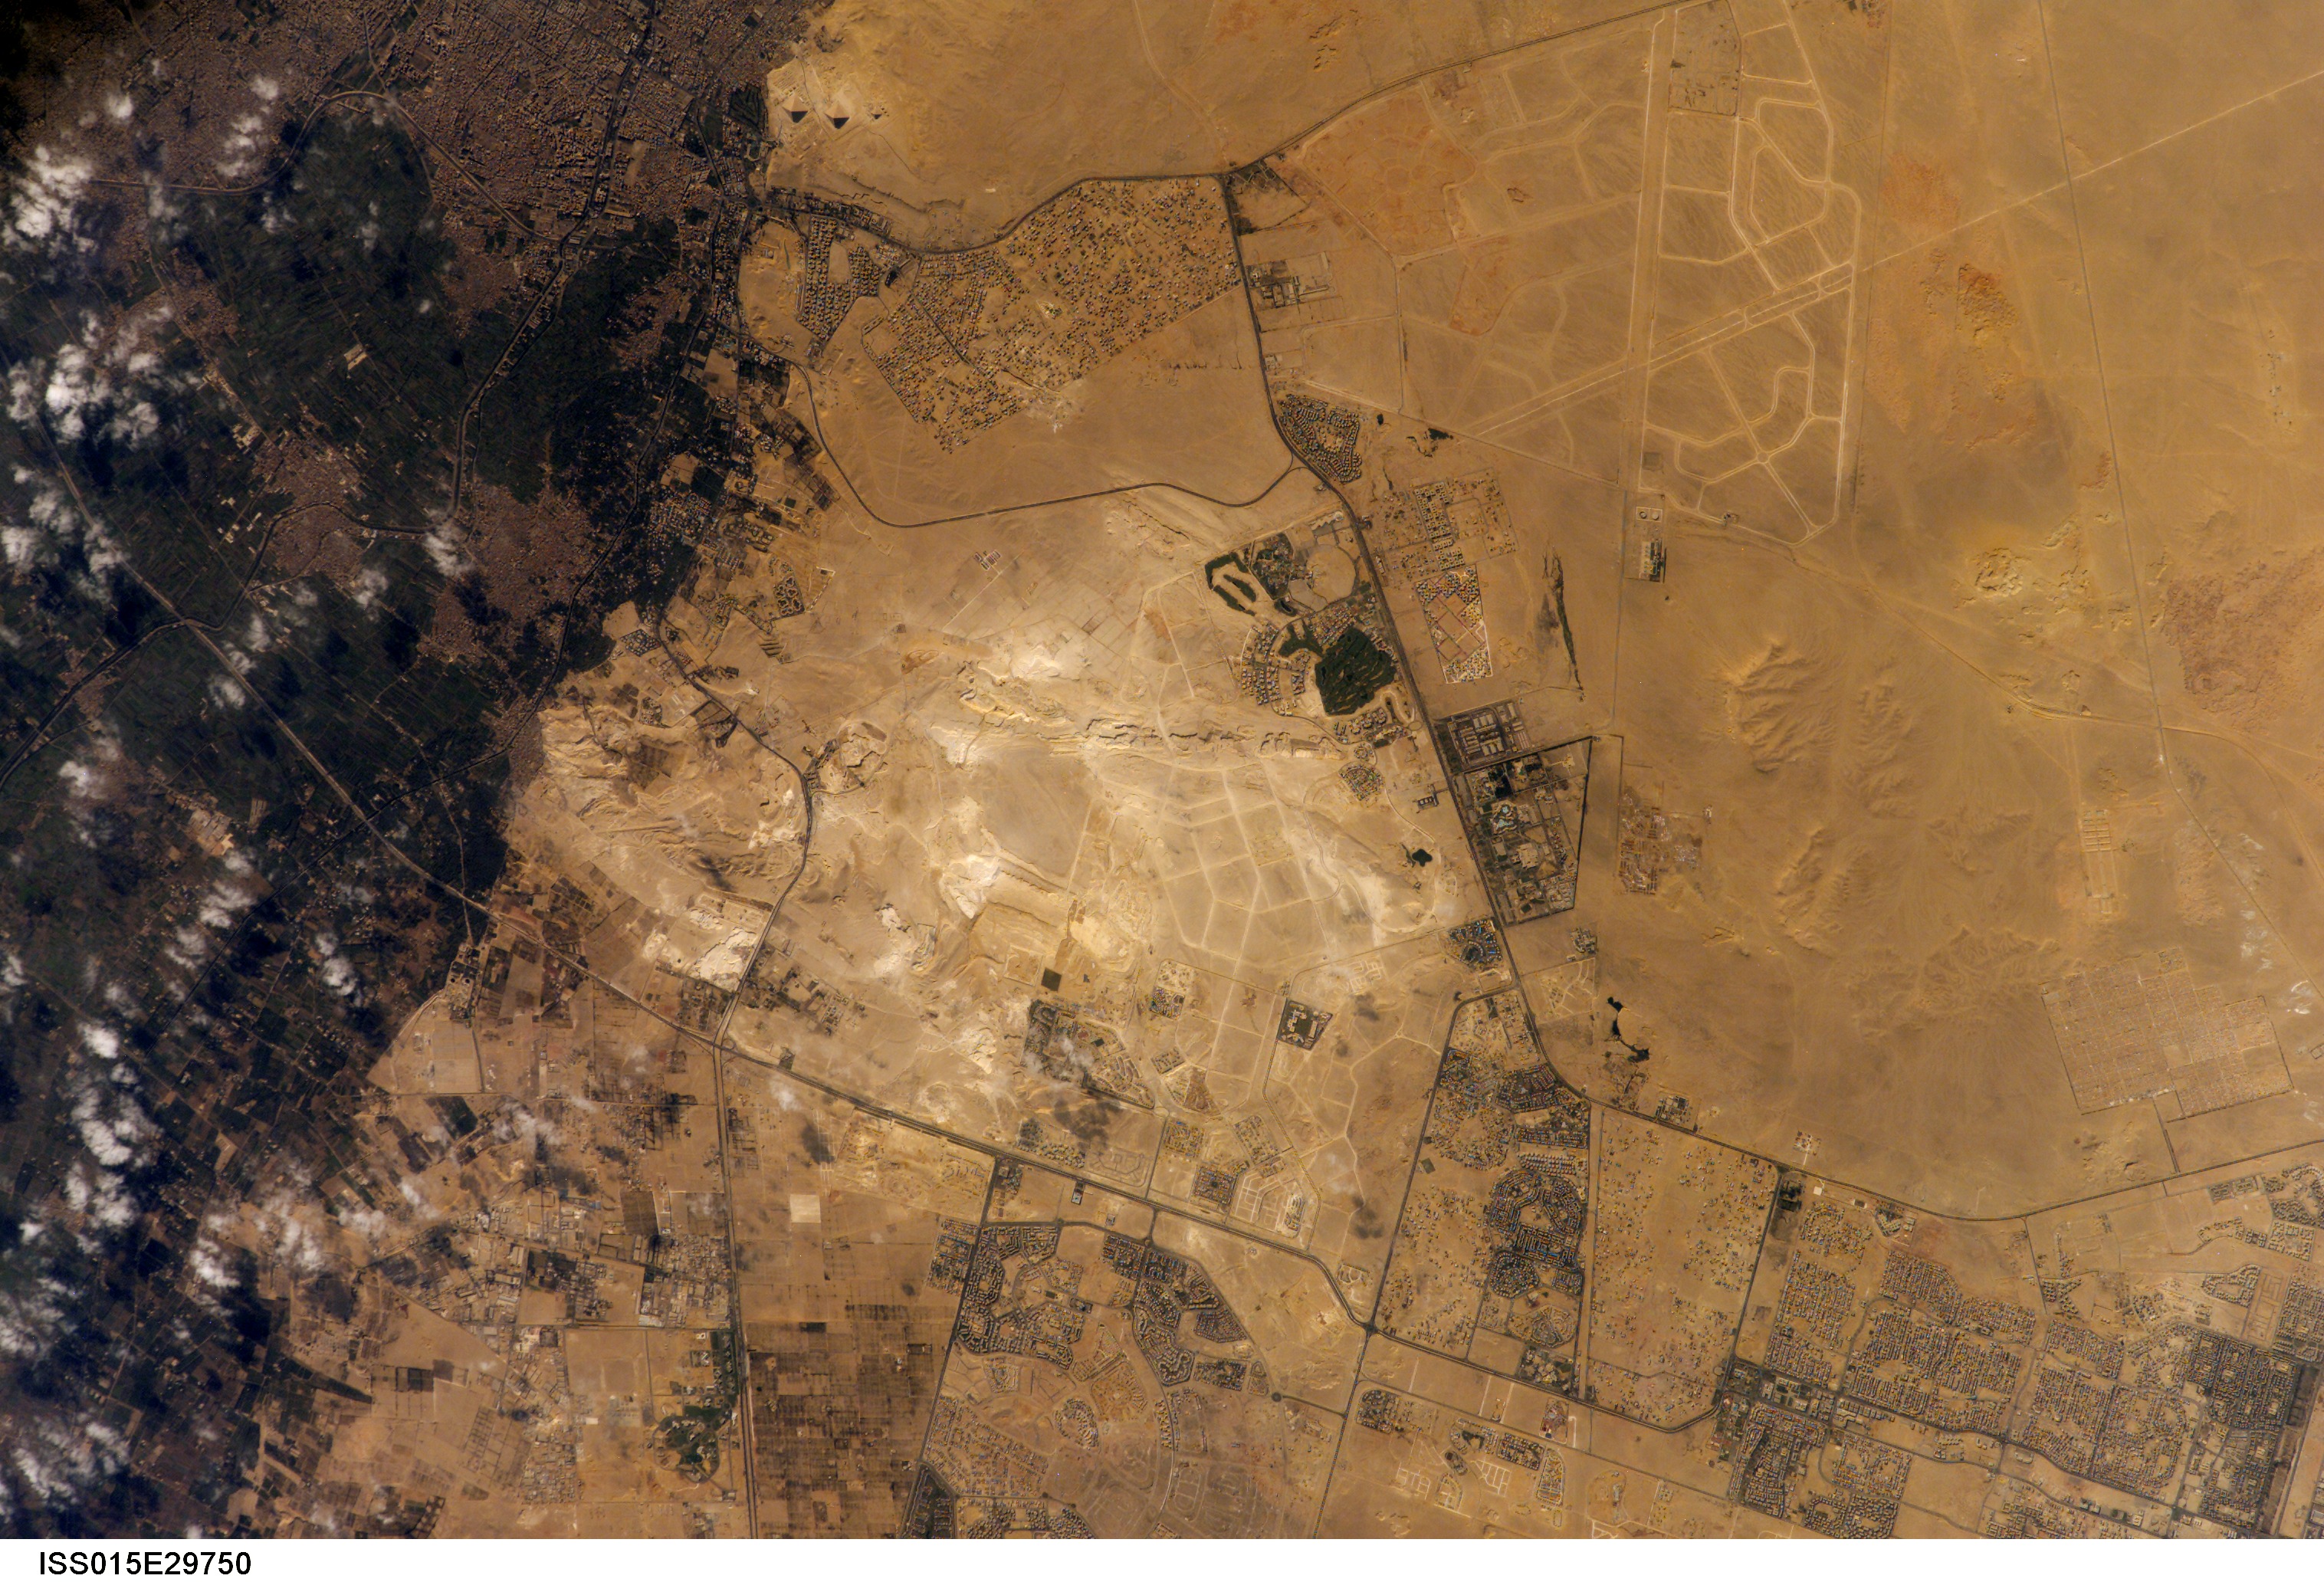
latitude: 30.0
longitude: 31.1
